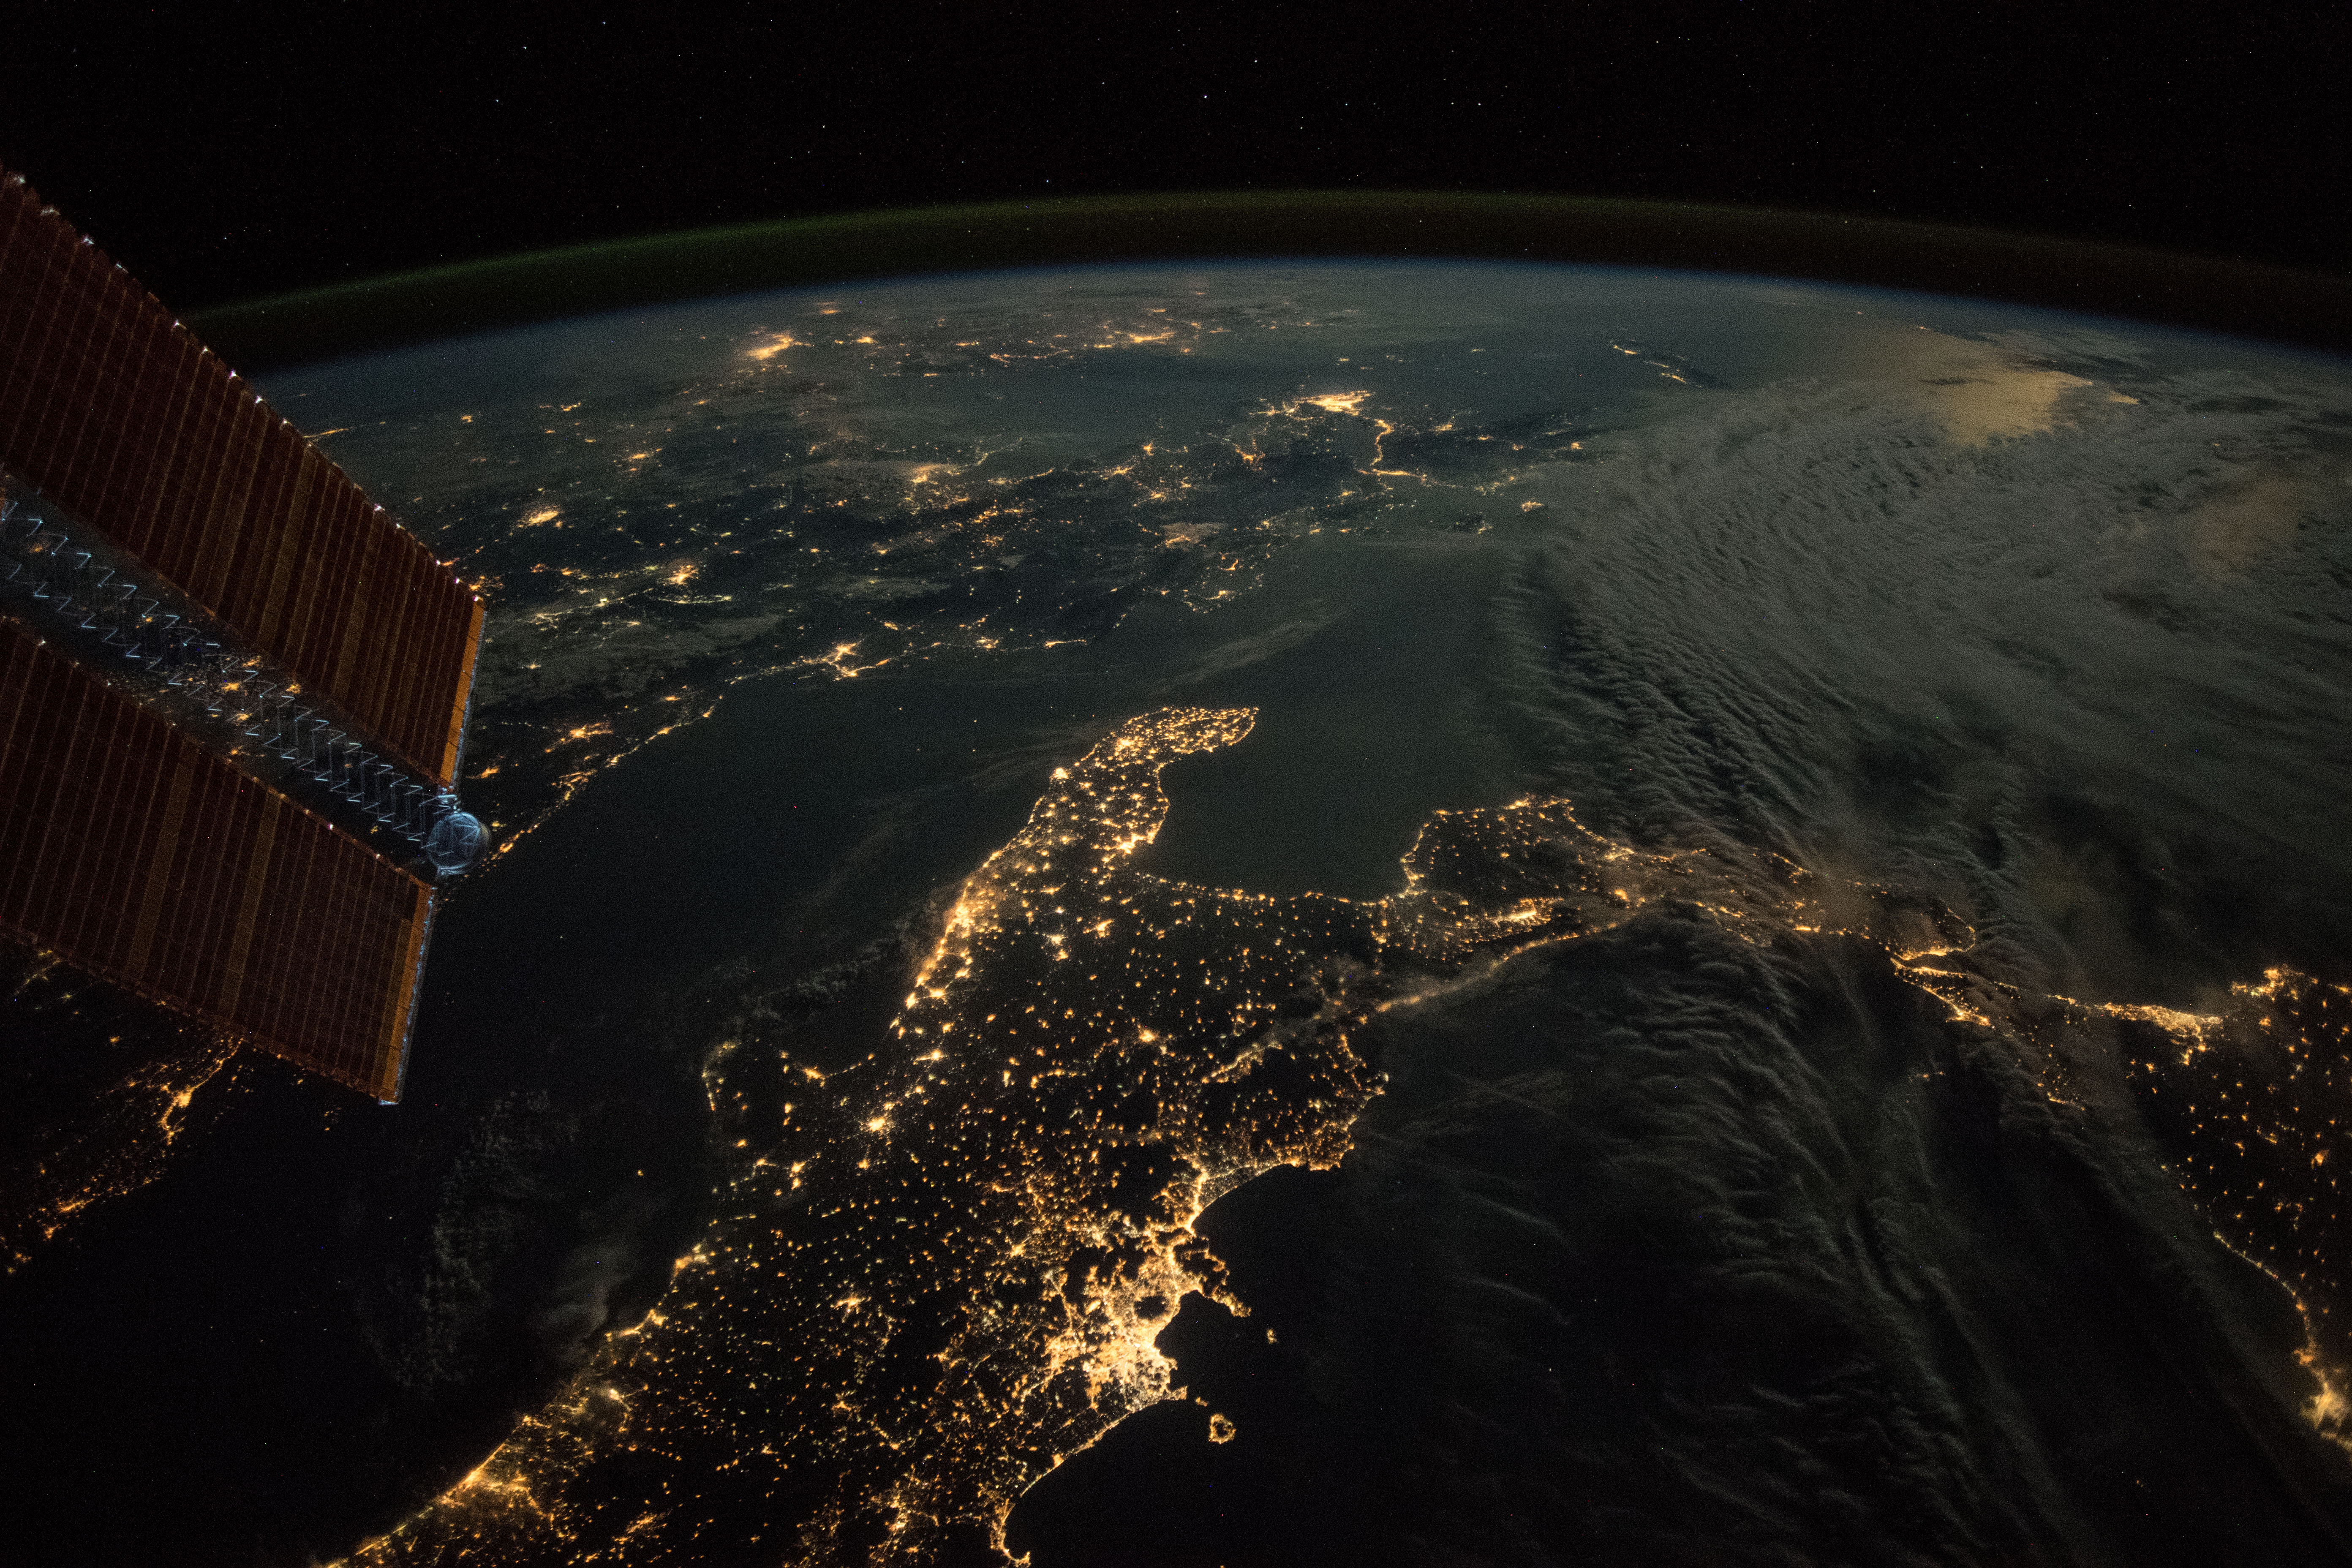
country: ITALY
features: ROME CITY, ADRIATIC SEA, IONIAN SEA, TYRRHENIAN SEA, TIRANA CITY, PODGORICA CITY, BARI CITY, SPLIT CITY, POTENZA CITY, SALERNO CITY
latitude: 40.2
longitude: 17.5
